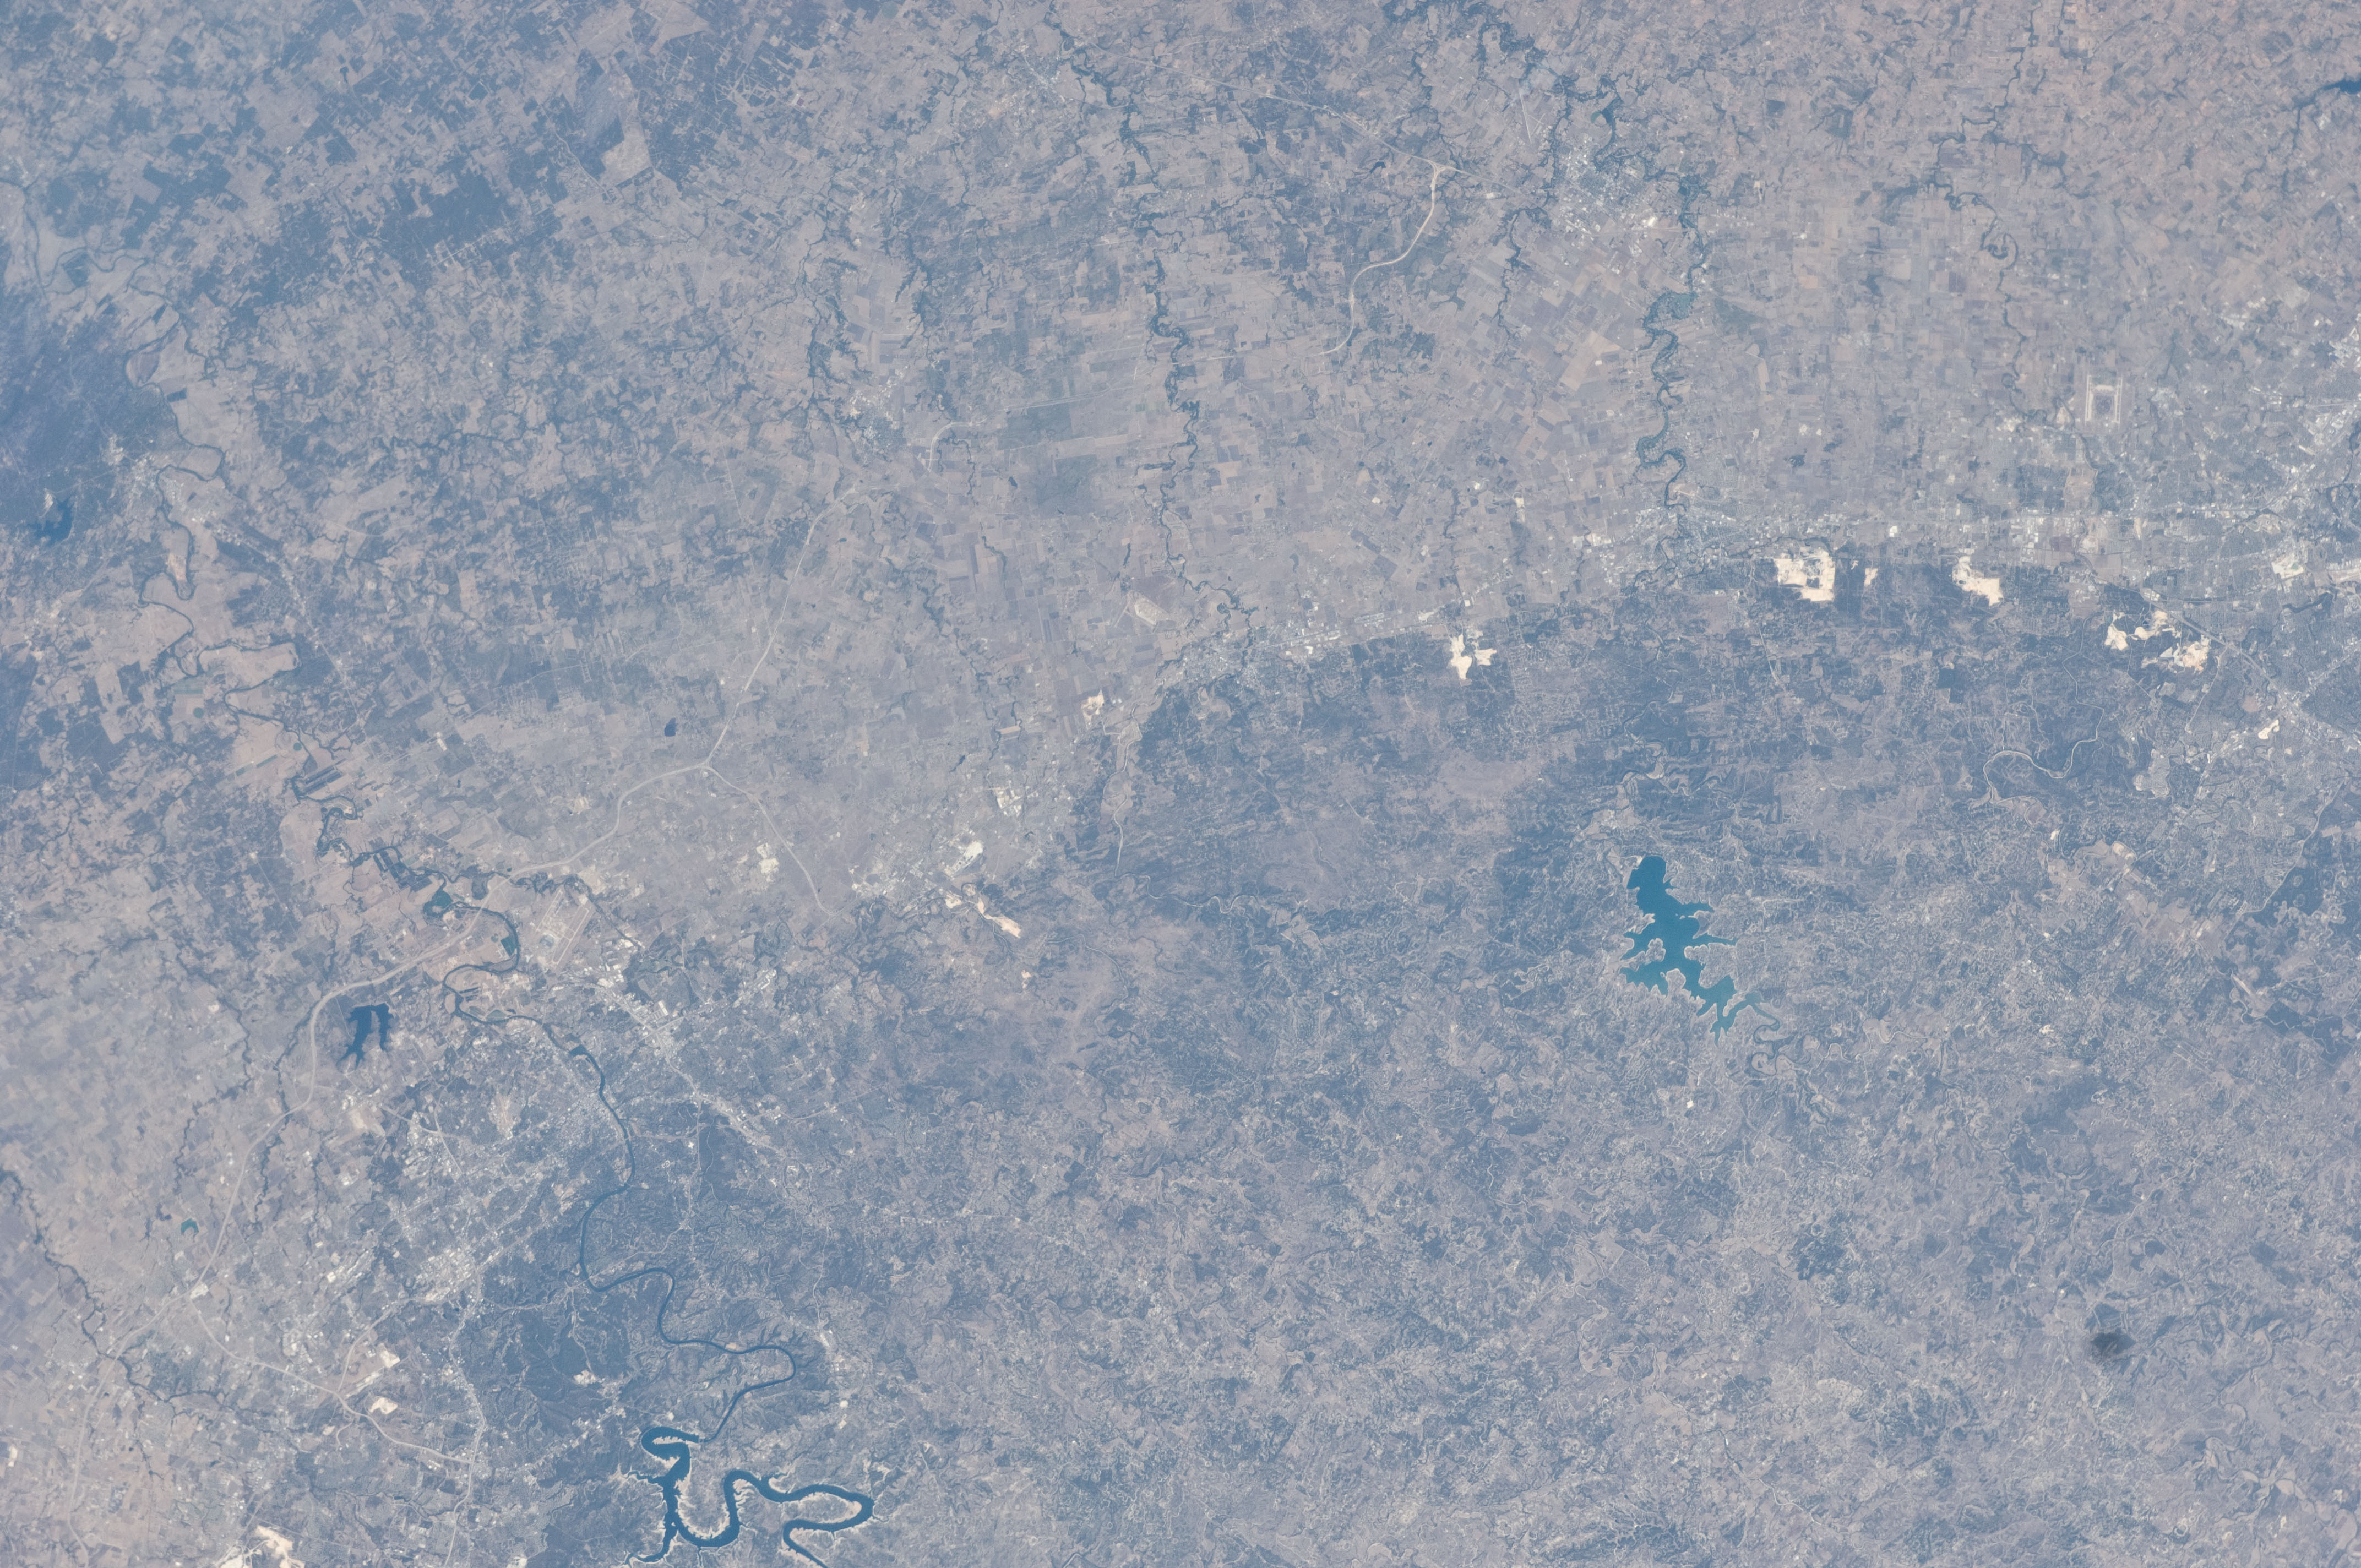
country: USA-TEXAS
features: AUSTIN-SAN ANTONIO, BALCONES ESCARP., EDWARDS PLATEAU, LAKES, ROADS, AGR.
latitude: 30.5
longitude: -98.0
